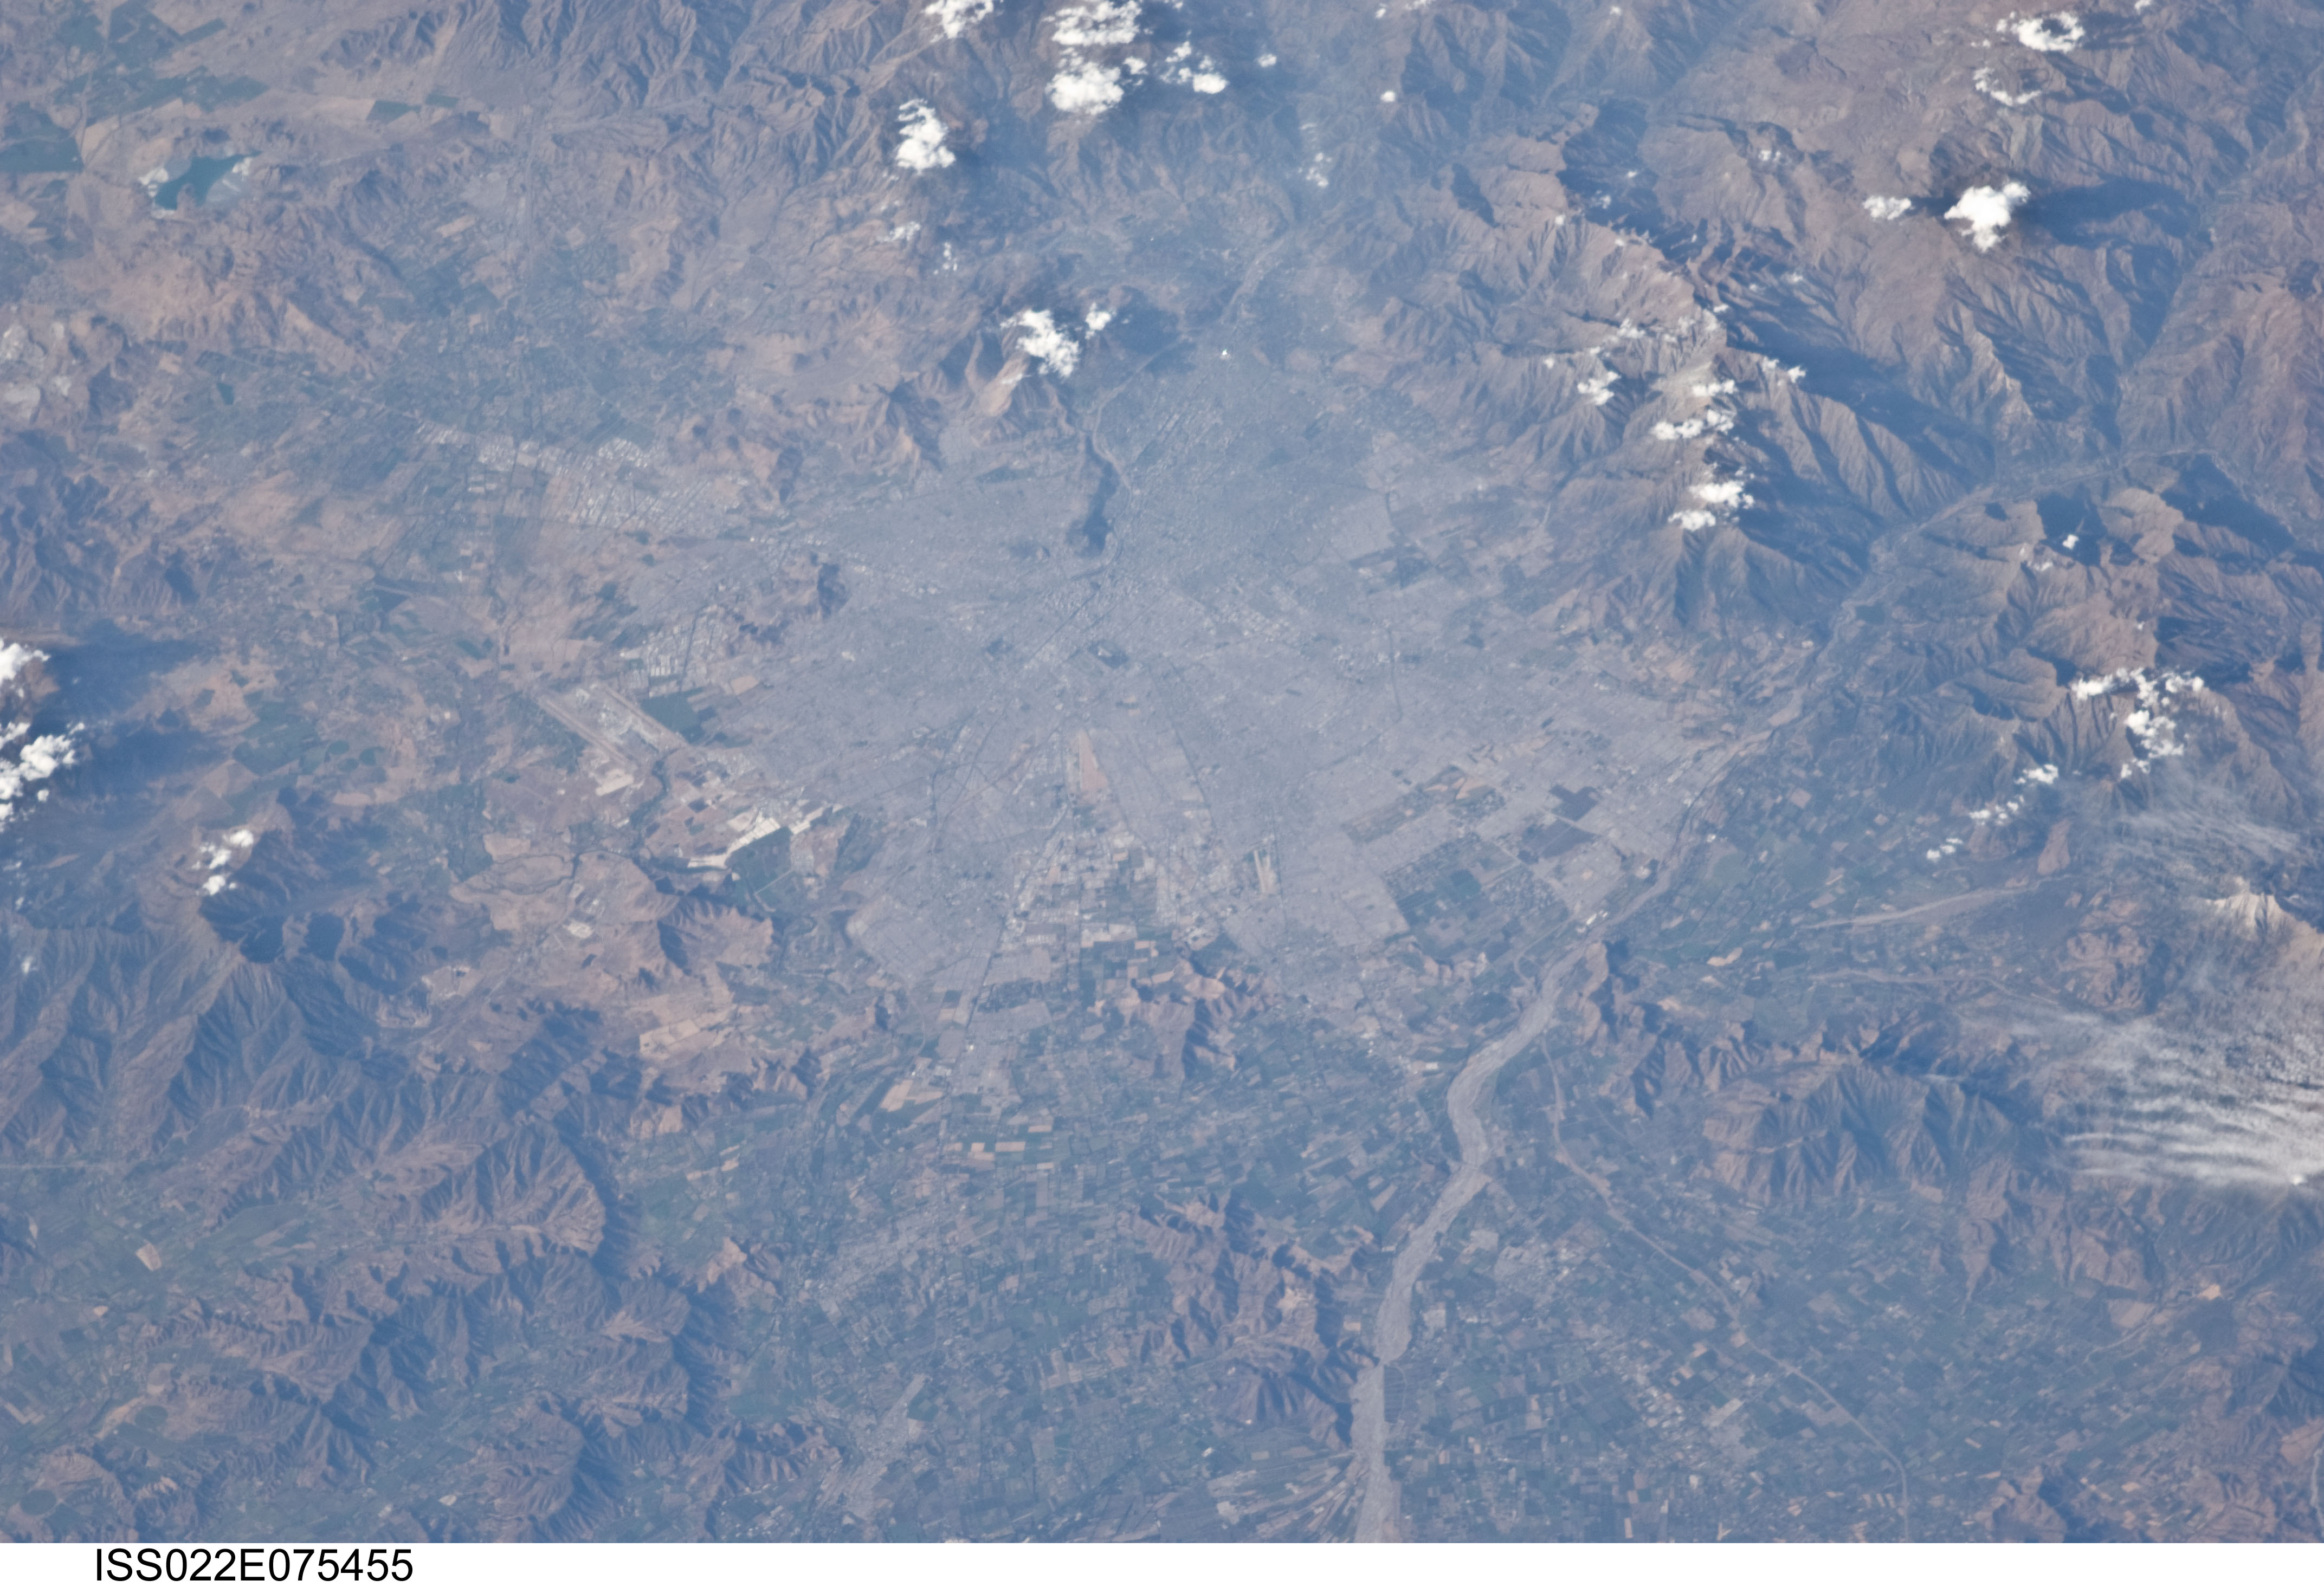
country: CHILE
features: SANTIAGO, R. MAIPO, ANDES MTS., AGR.
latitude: -33.5
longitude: -70.7
